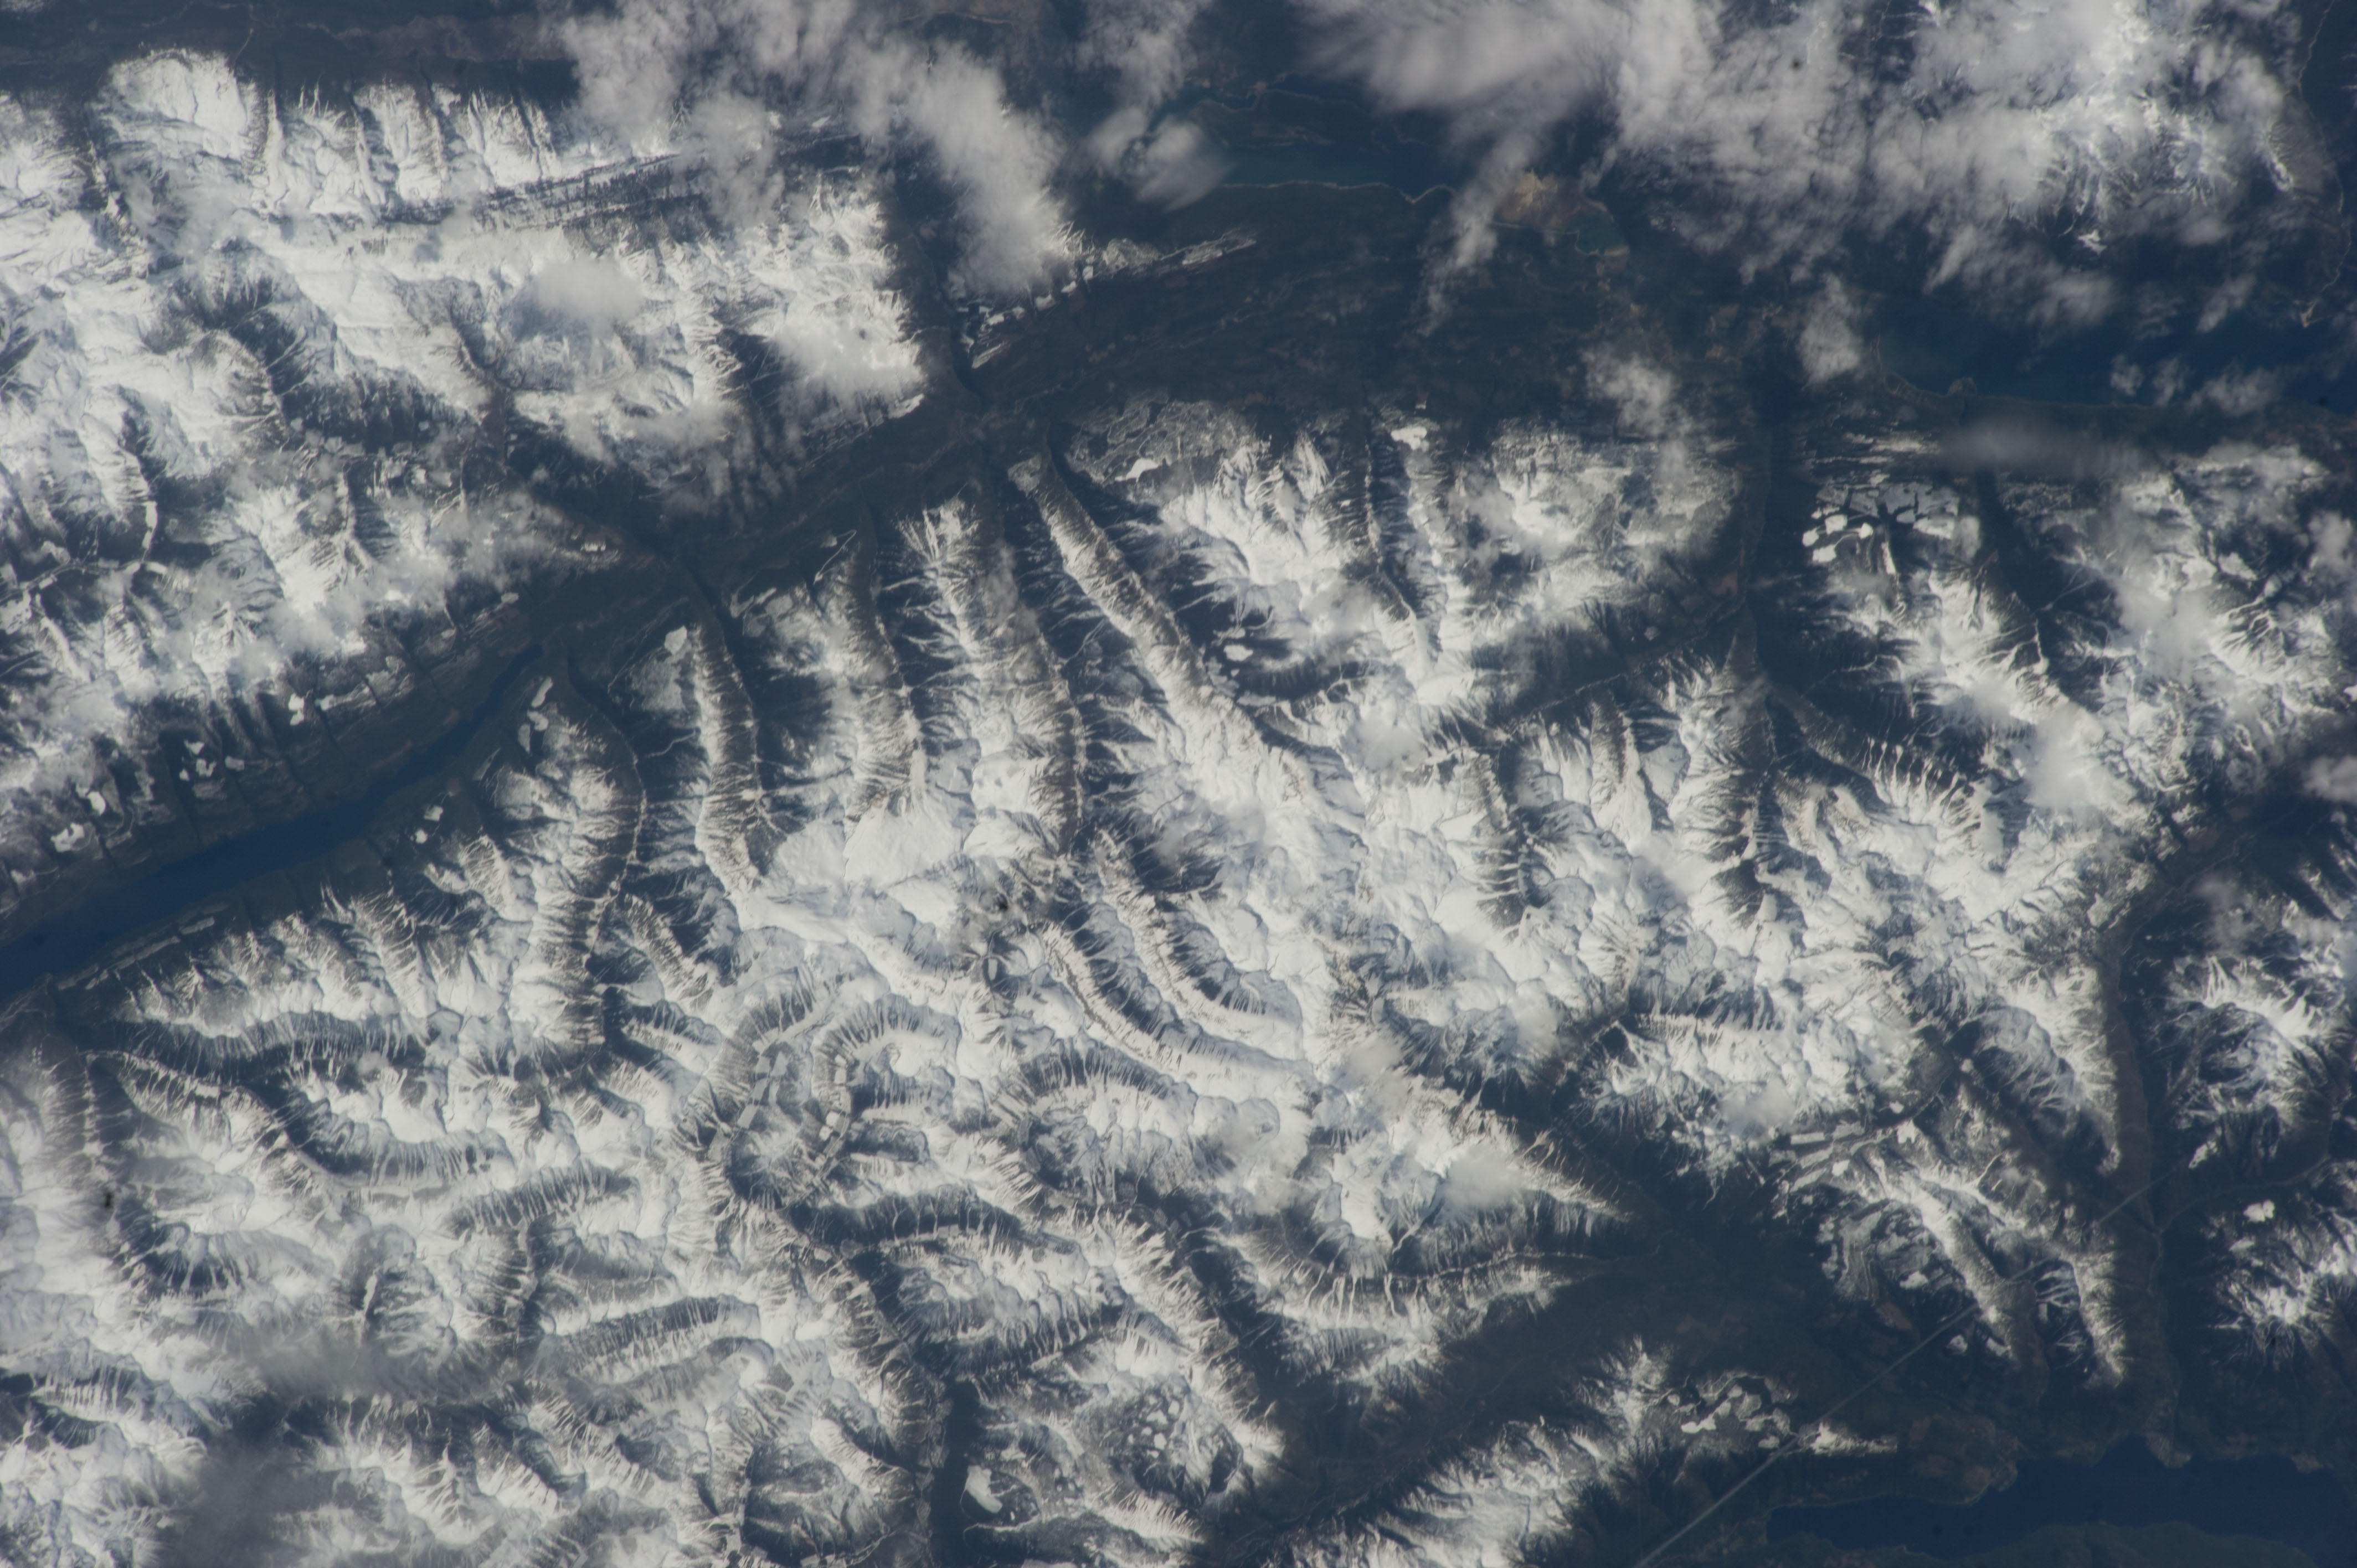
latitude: 50.3
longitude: -117.3
